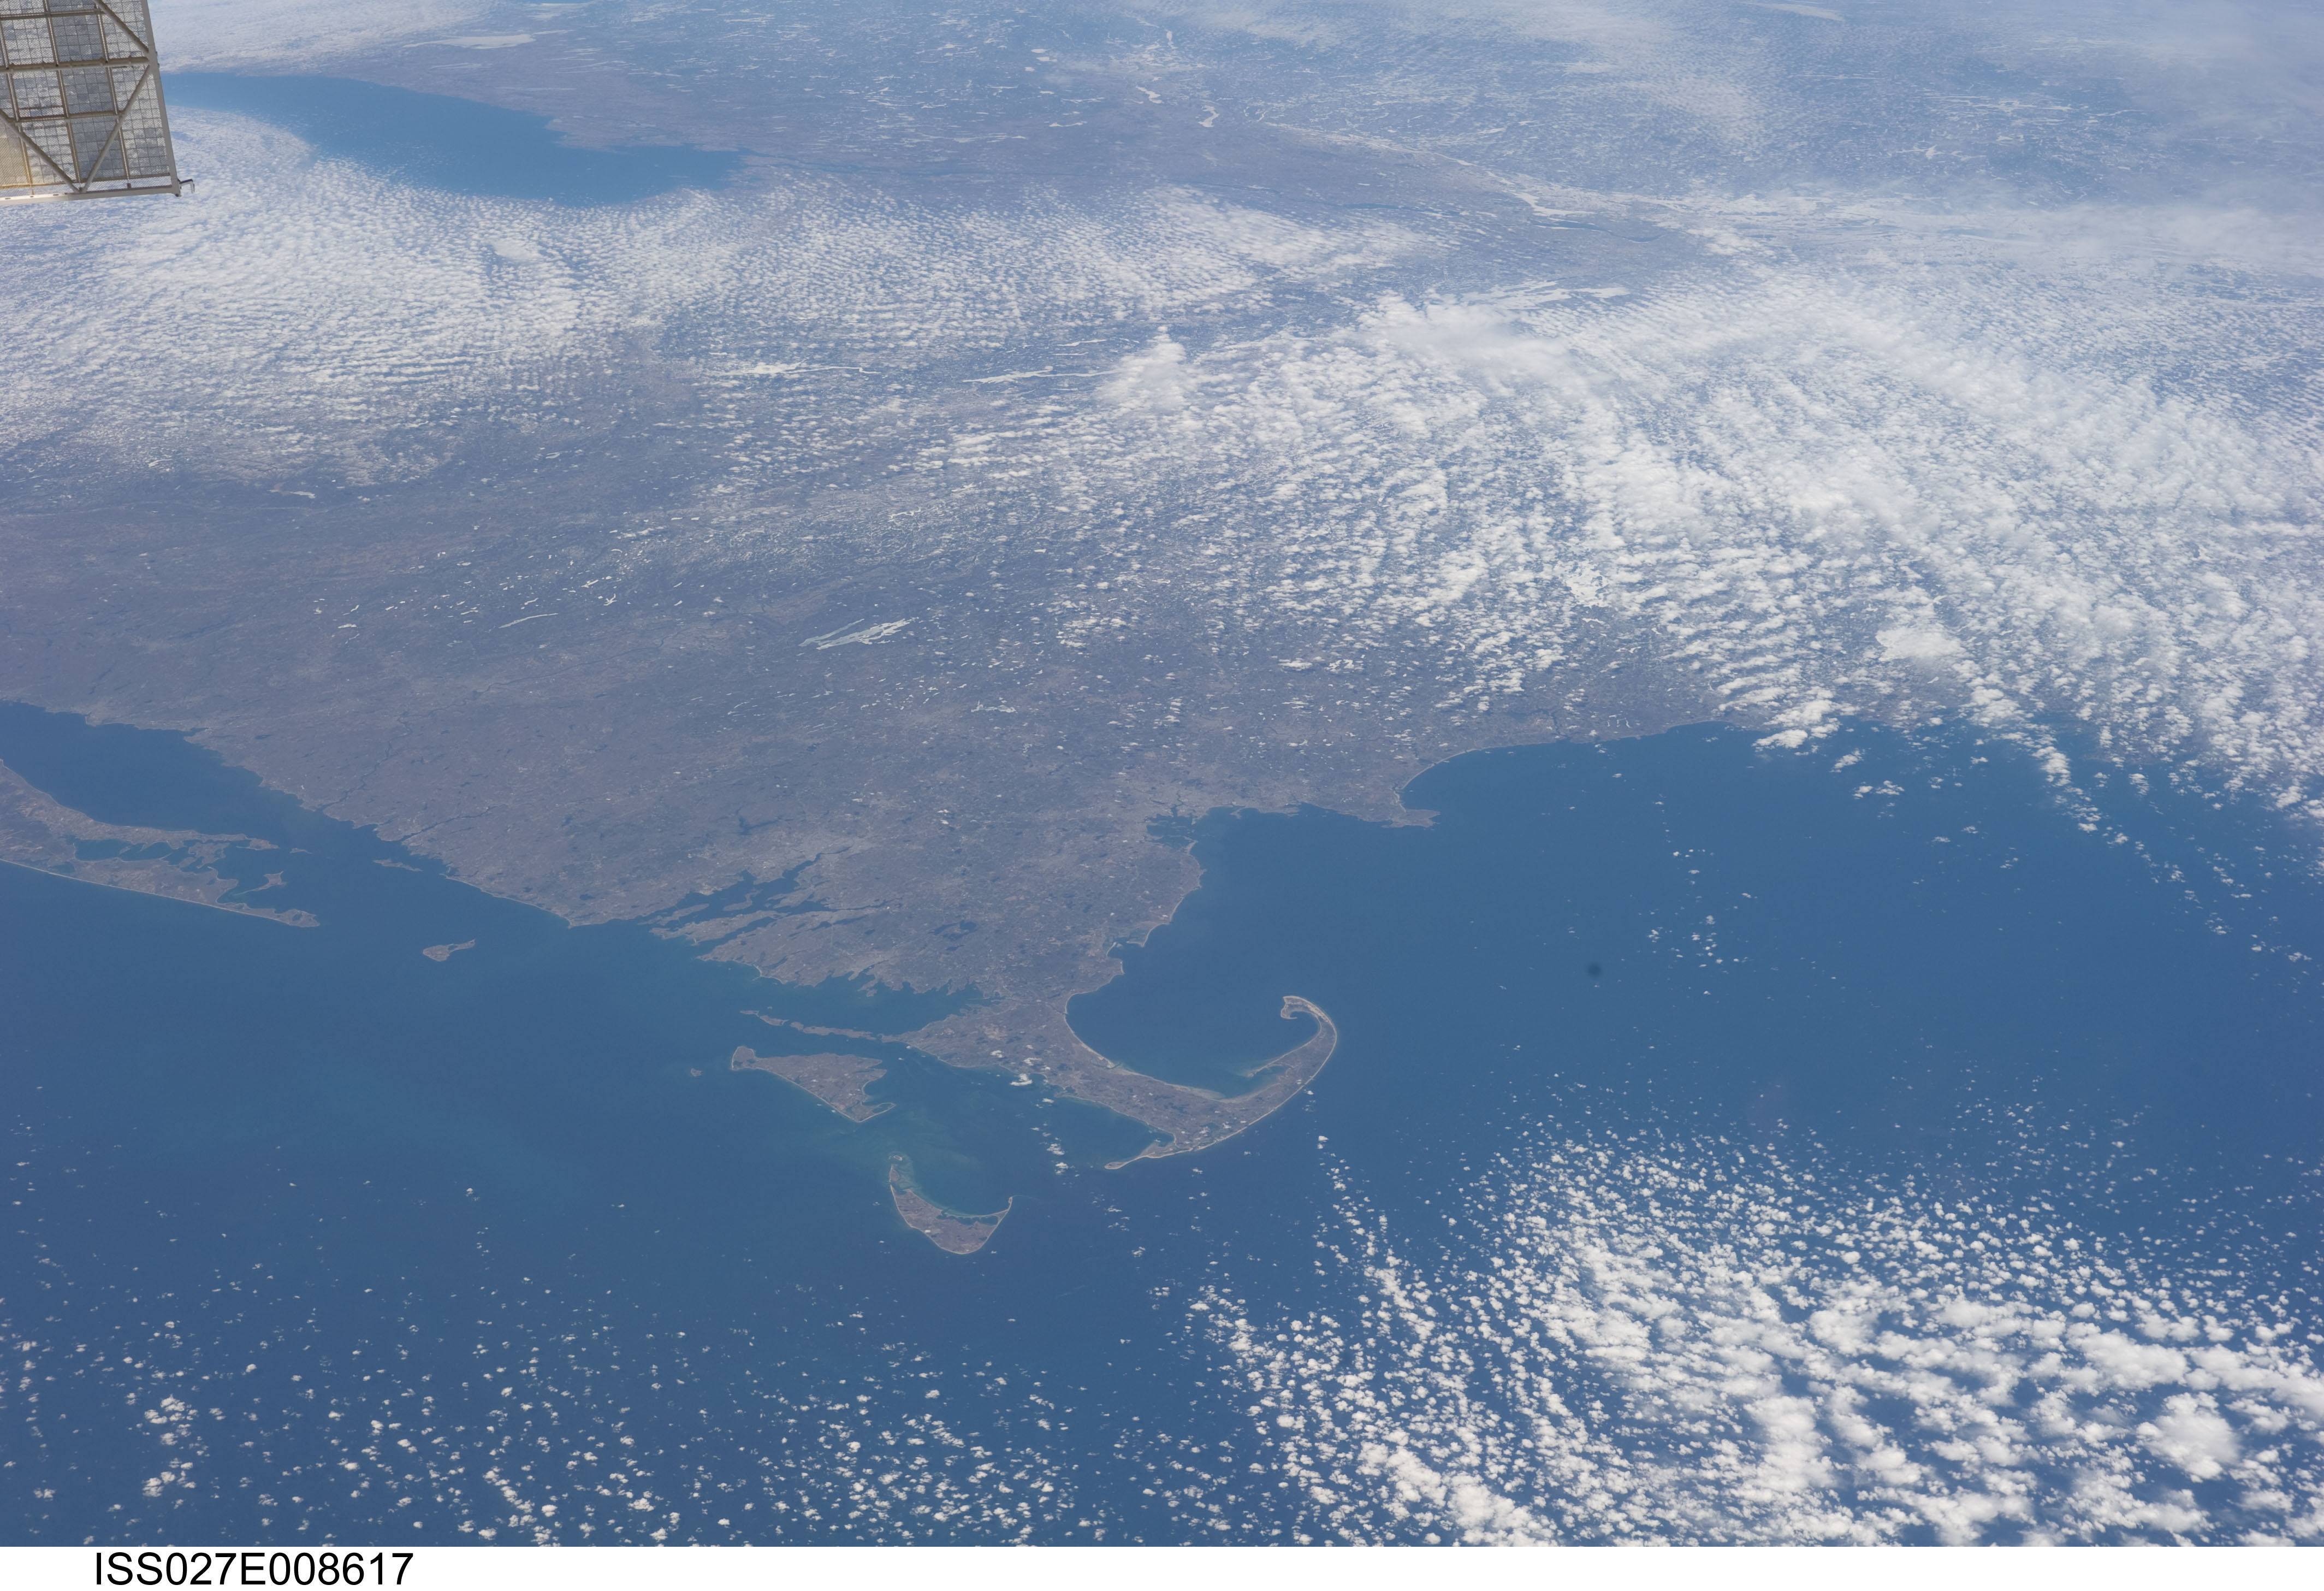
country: USA-MASSACHUSETTS
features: BOSTON, PROVIDENCE, CAPE COD, LONG ISLAND, SOYUZ PANEL
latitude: 42.5
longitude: -71.0
